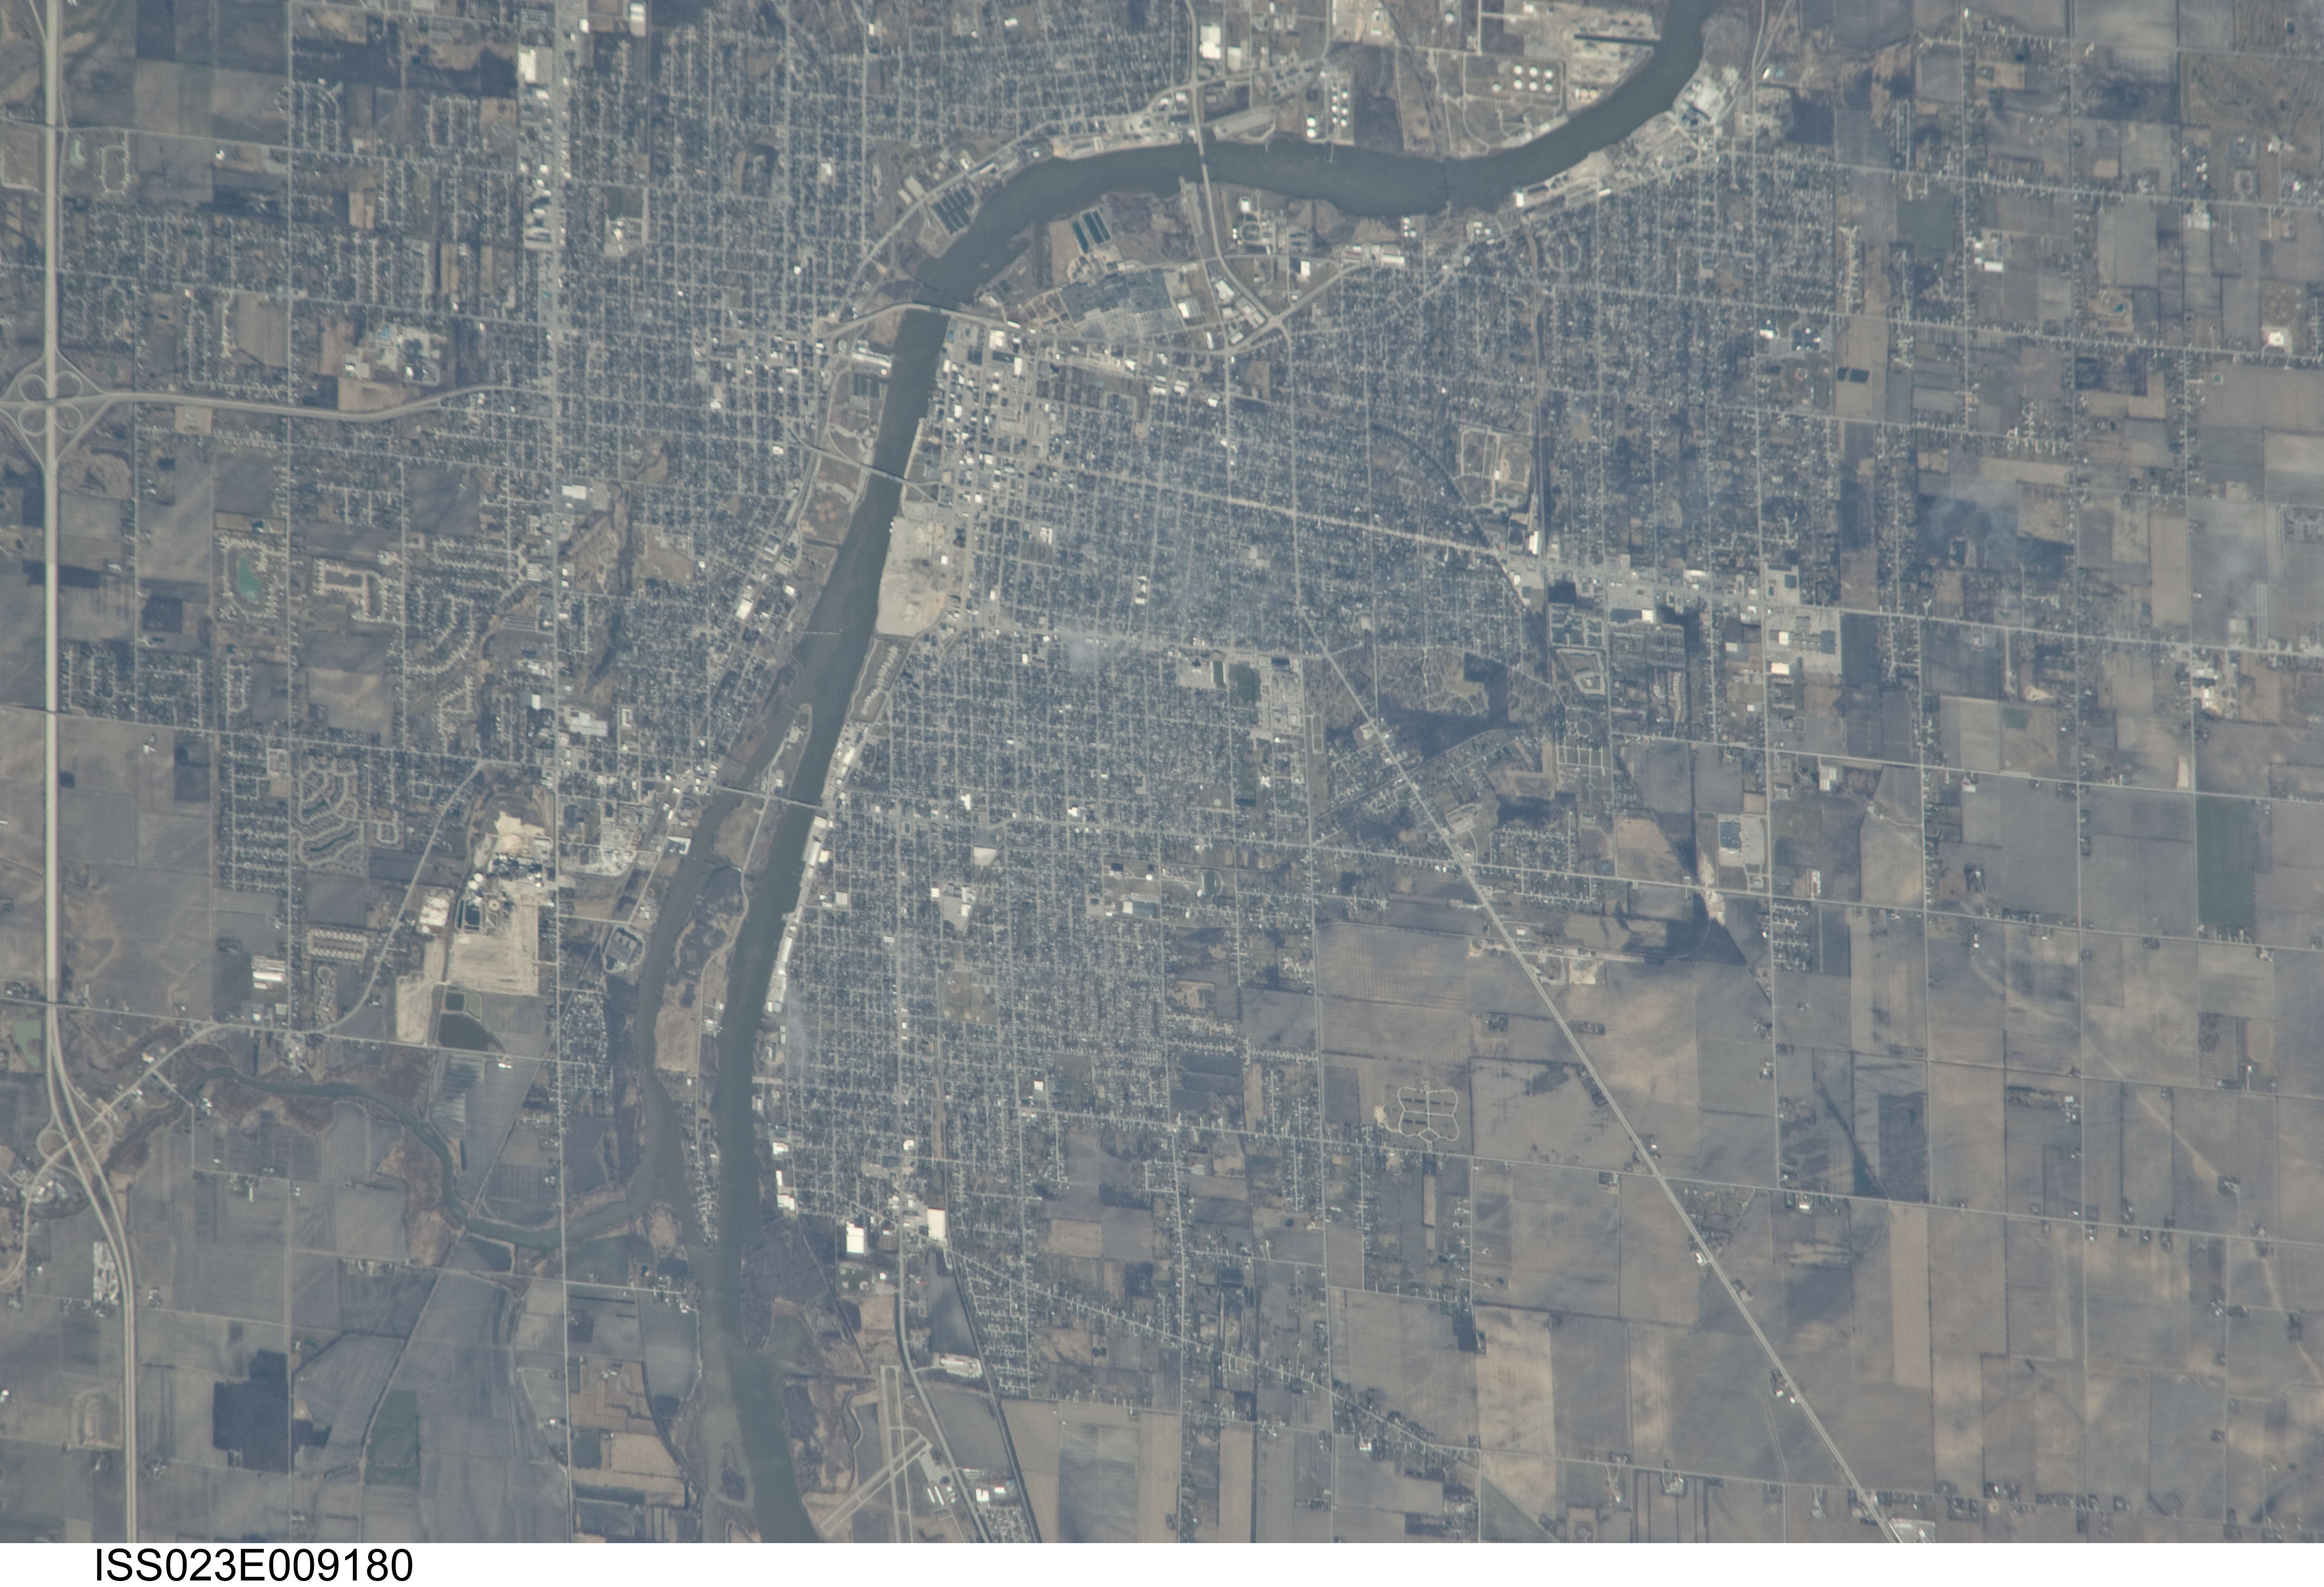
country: USA-MICHIGAN
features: SAGINAW RIVER, BAY CITY
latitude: 43.6
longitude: -83.9
